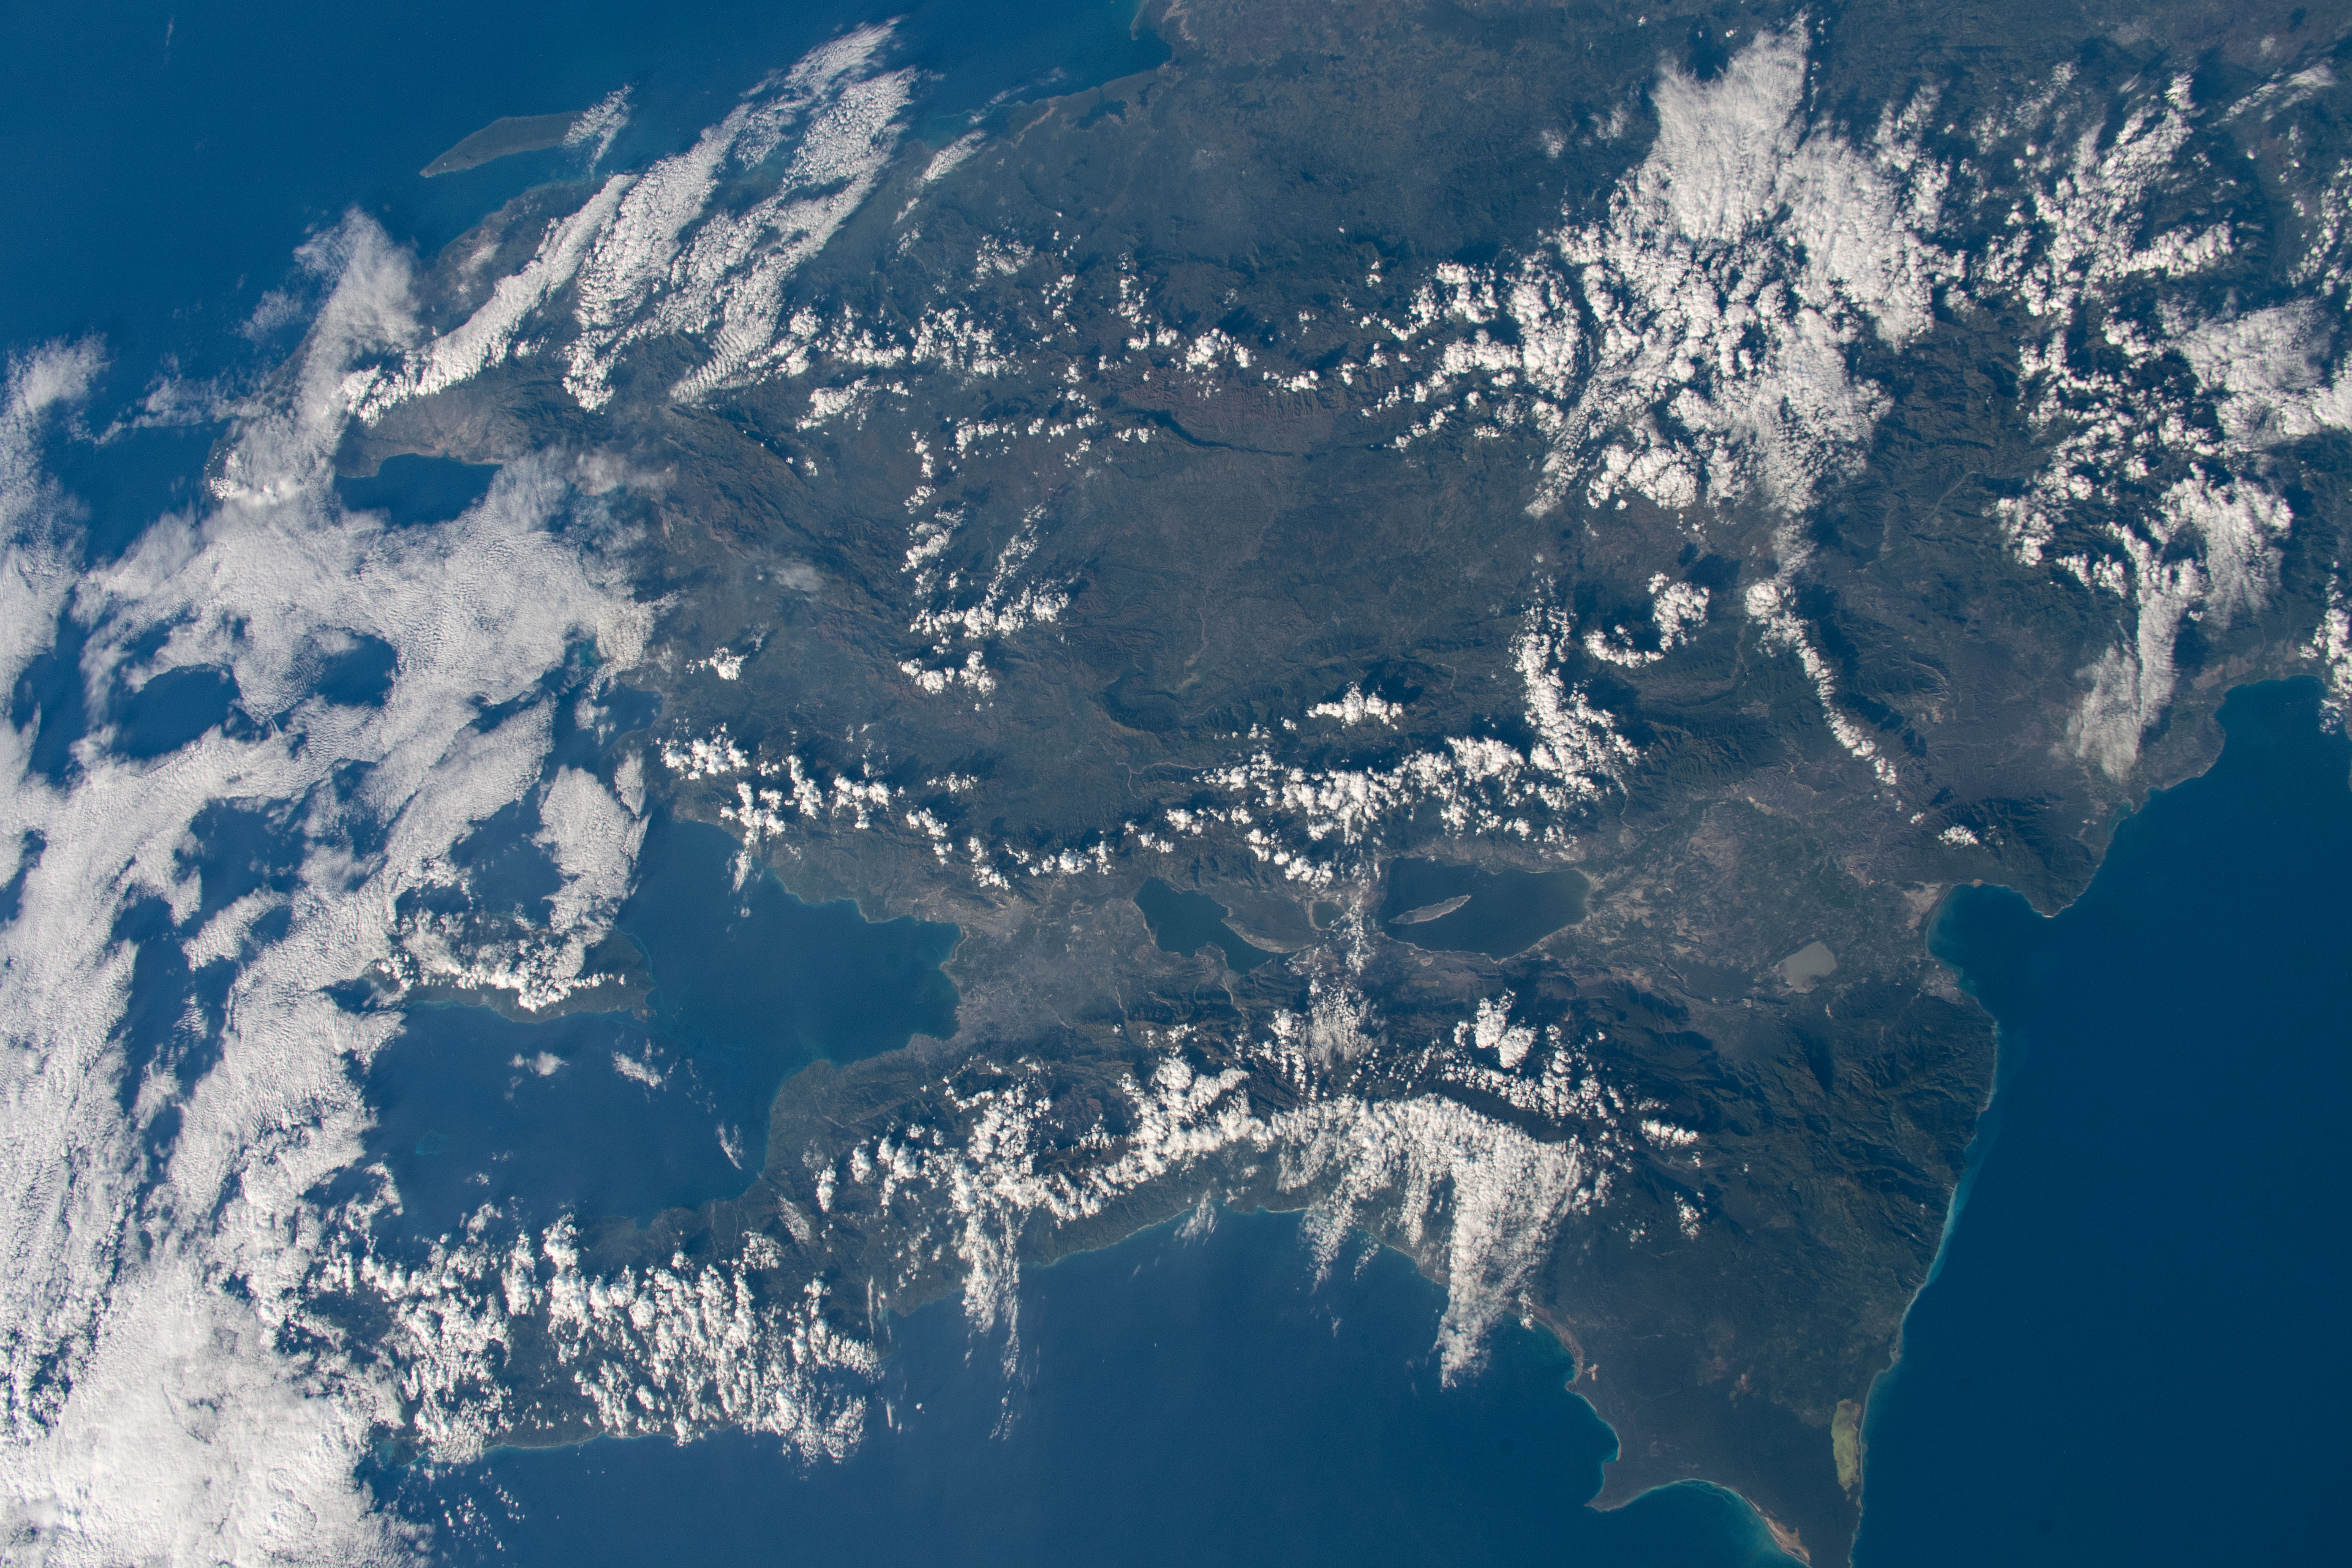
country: HAITI
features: DOMINICAN REPUBLIC, HAITI
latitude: 18.5
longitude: -72.0
